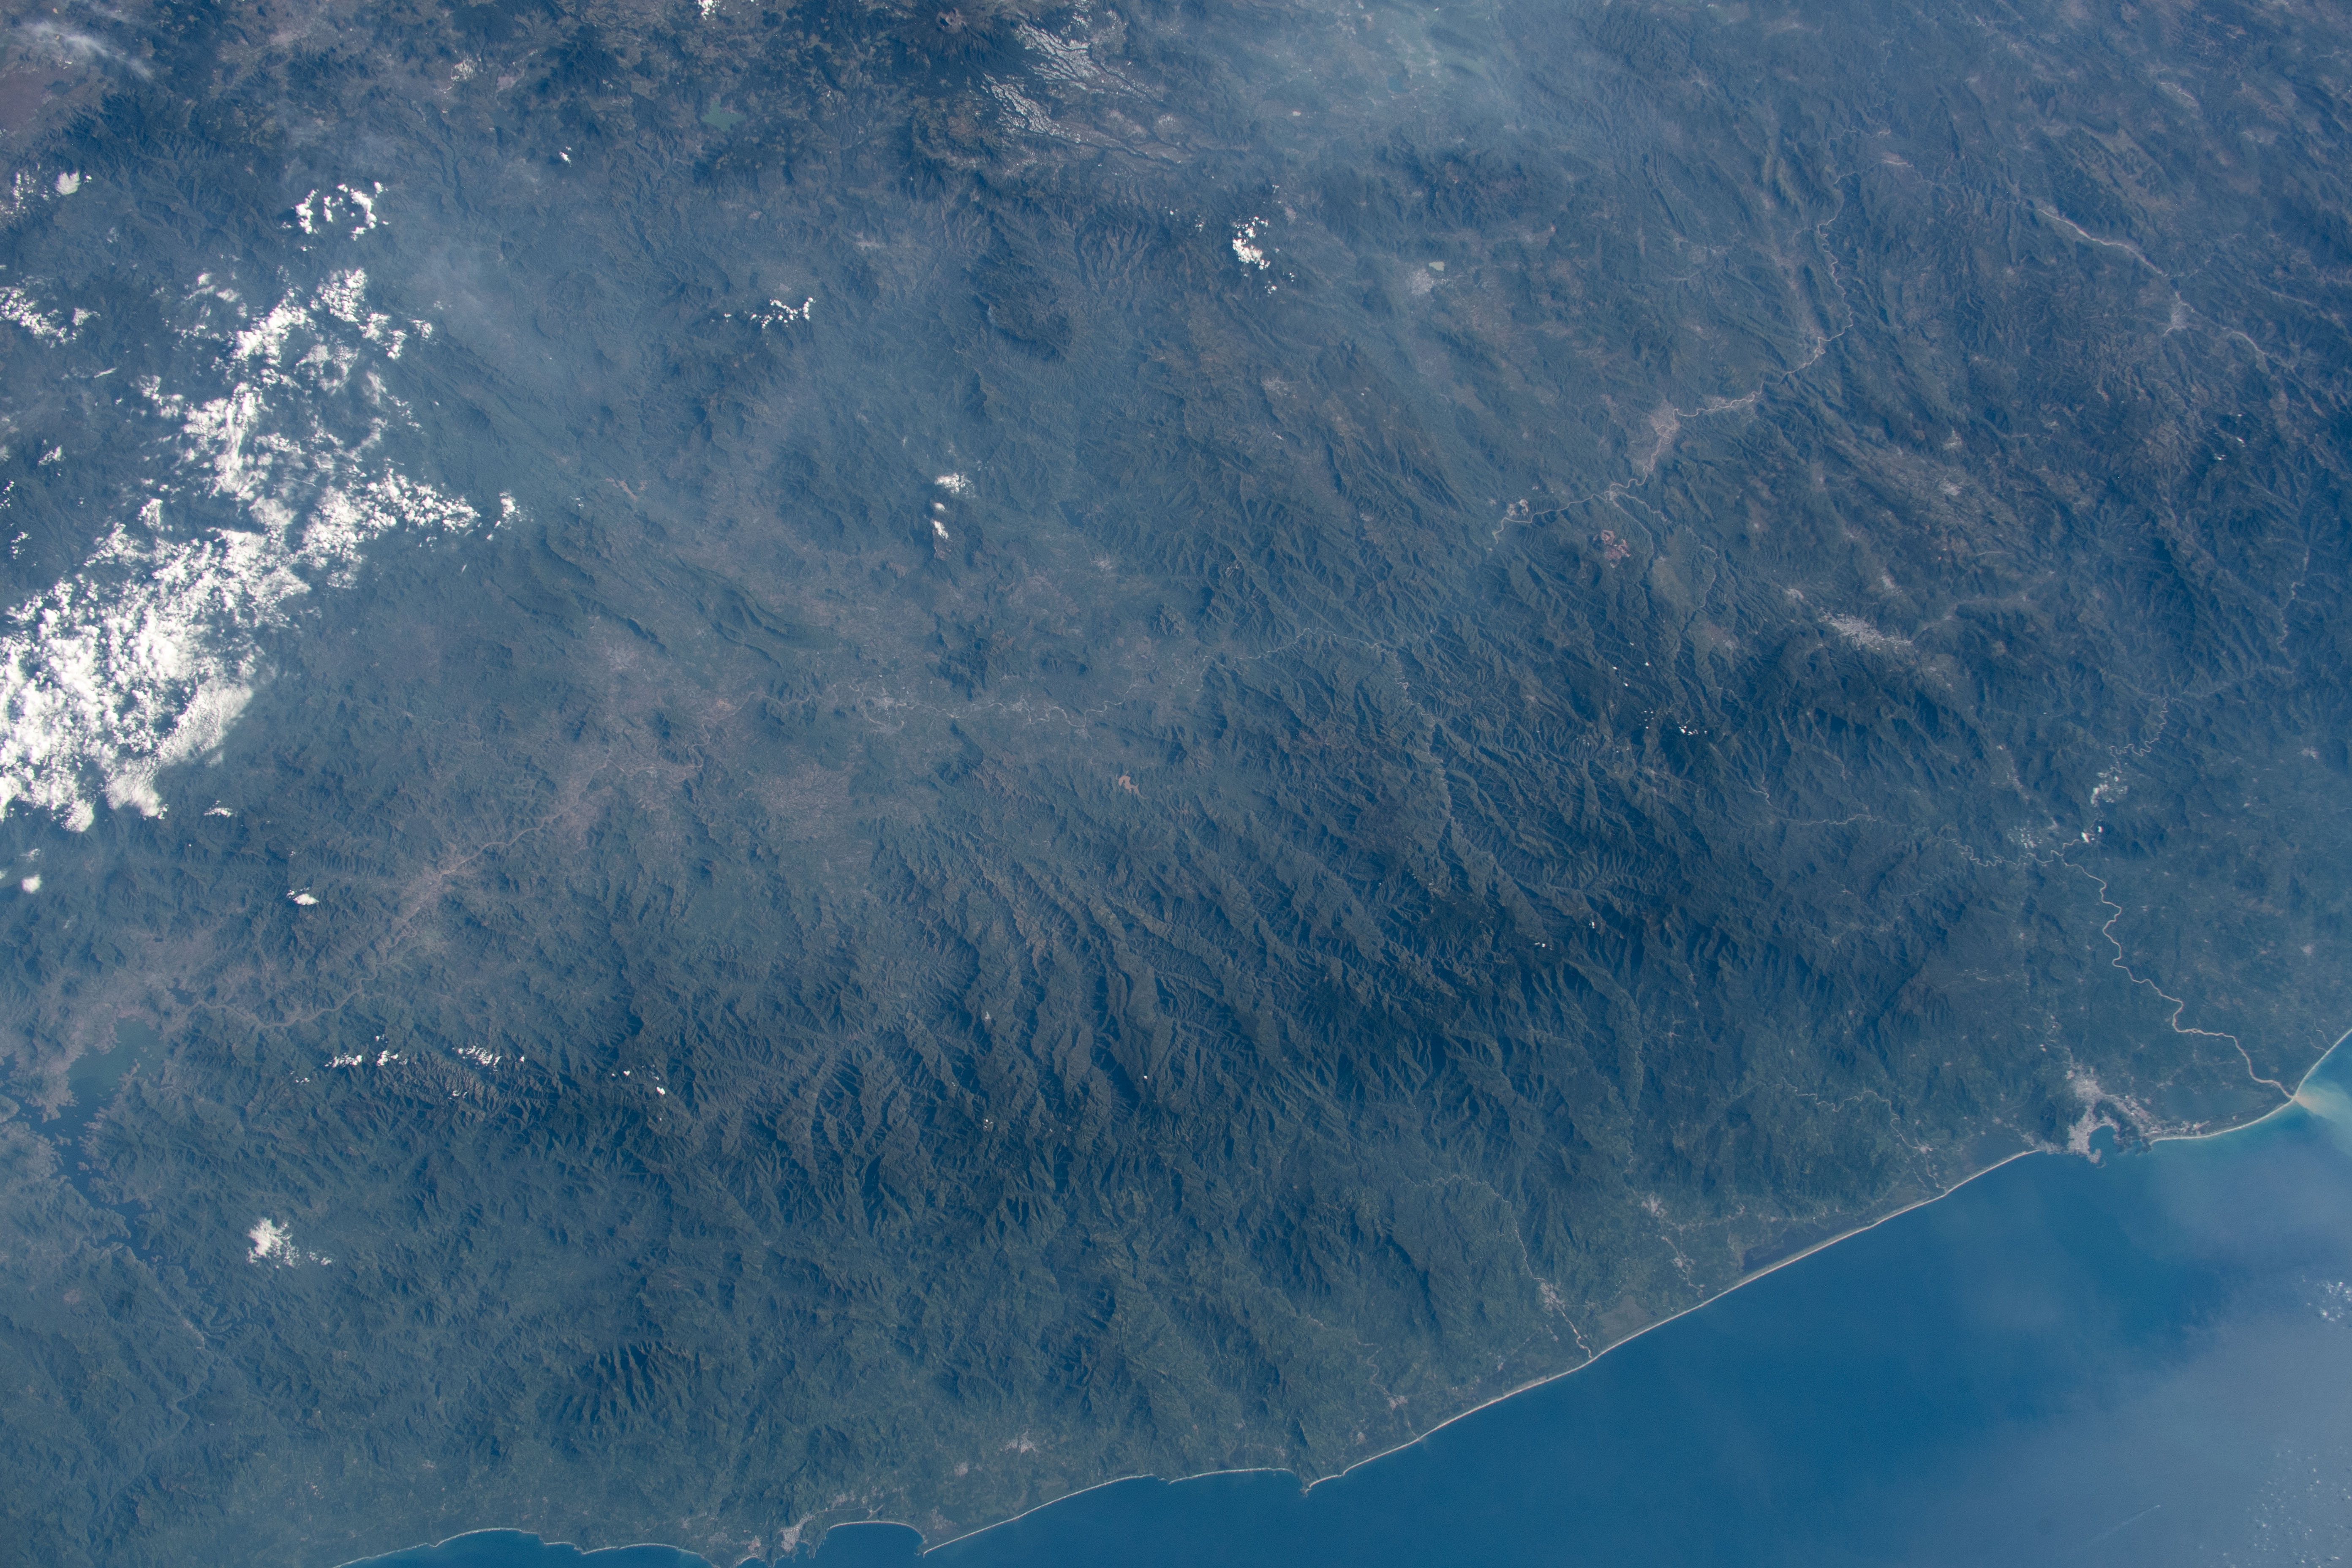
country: MEXICO
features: SIERRA MADRE DEL SUR MOUNTAINS, MEXICO
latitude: 18.0
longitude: -100.0
